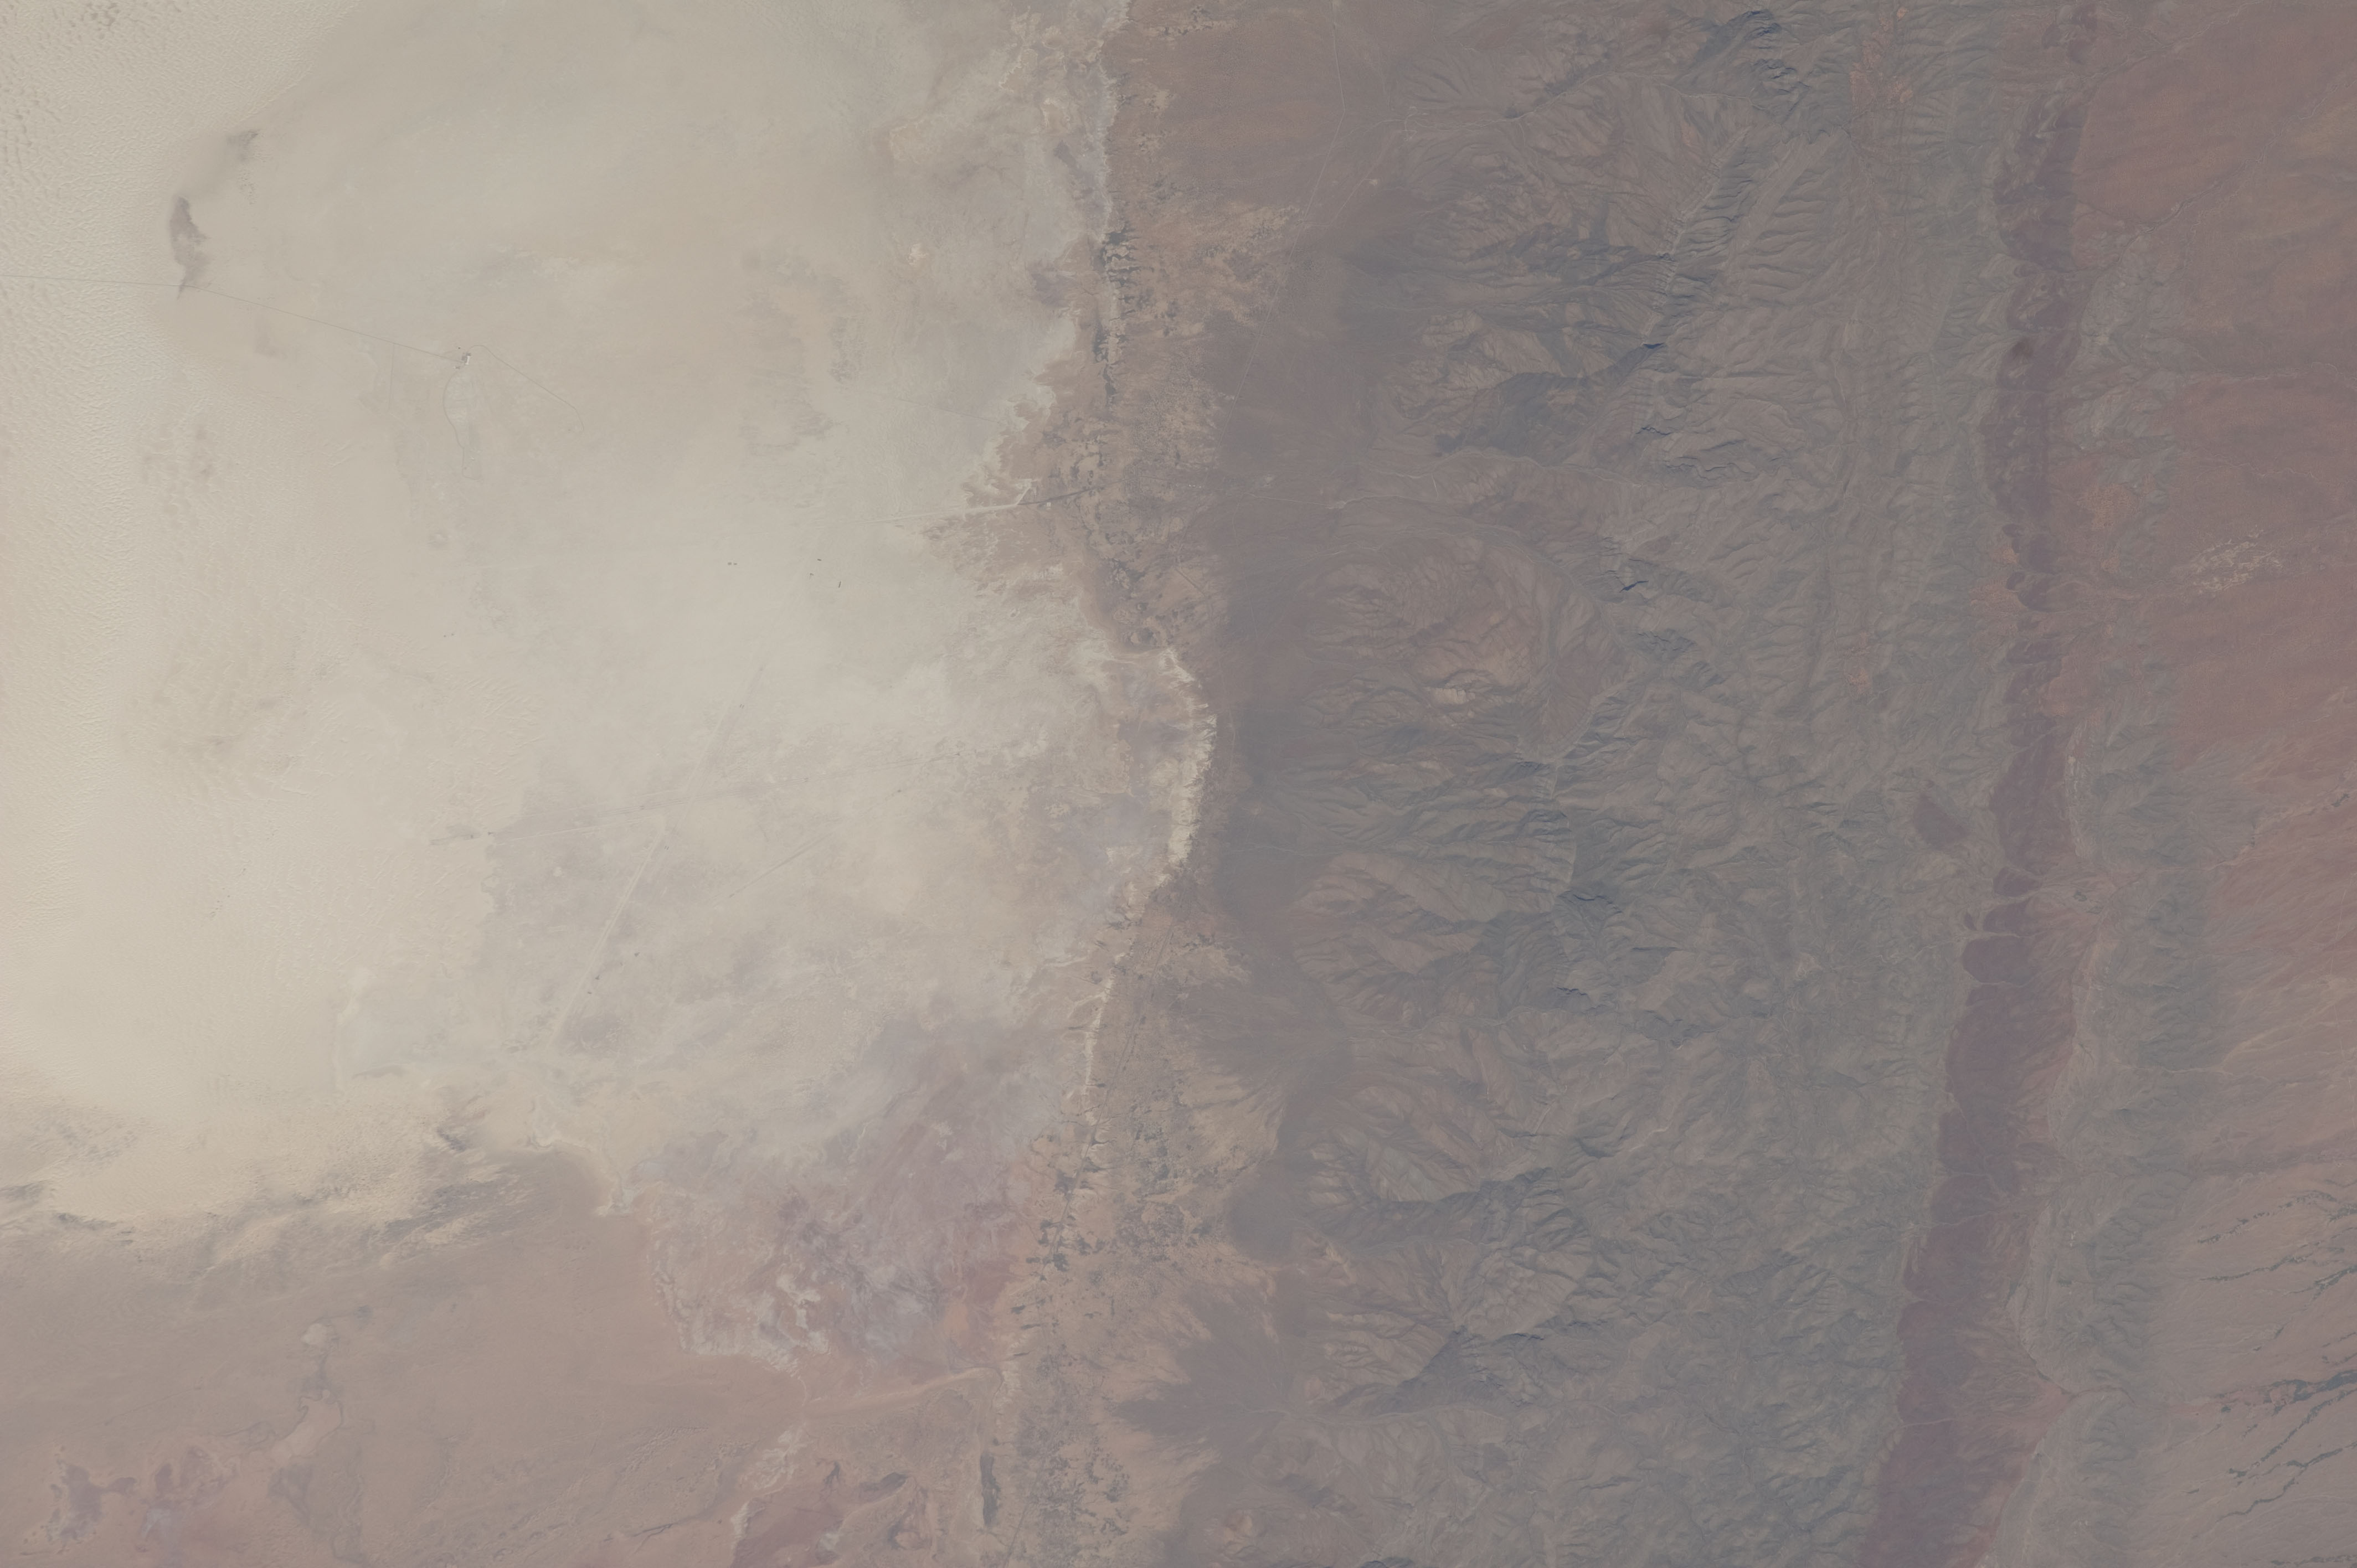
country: USA-NEW MEXICO
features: WHITE SANDS MISSLE RANGE, SAN ANDRES MTS.
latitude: 32.9
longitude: -106.6
